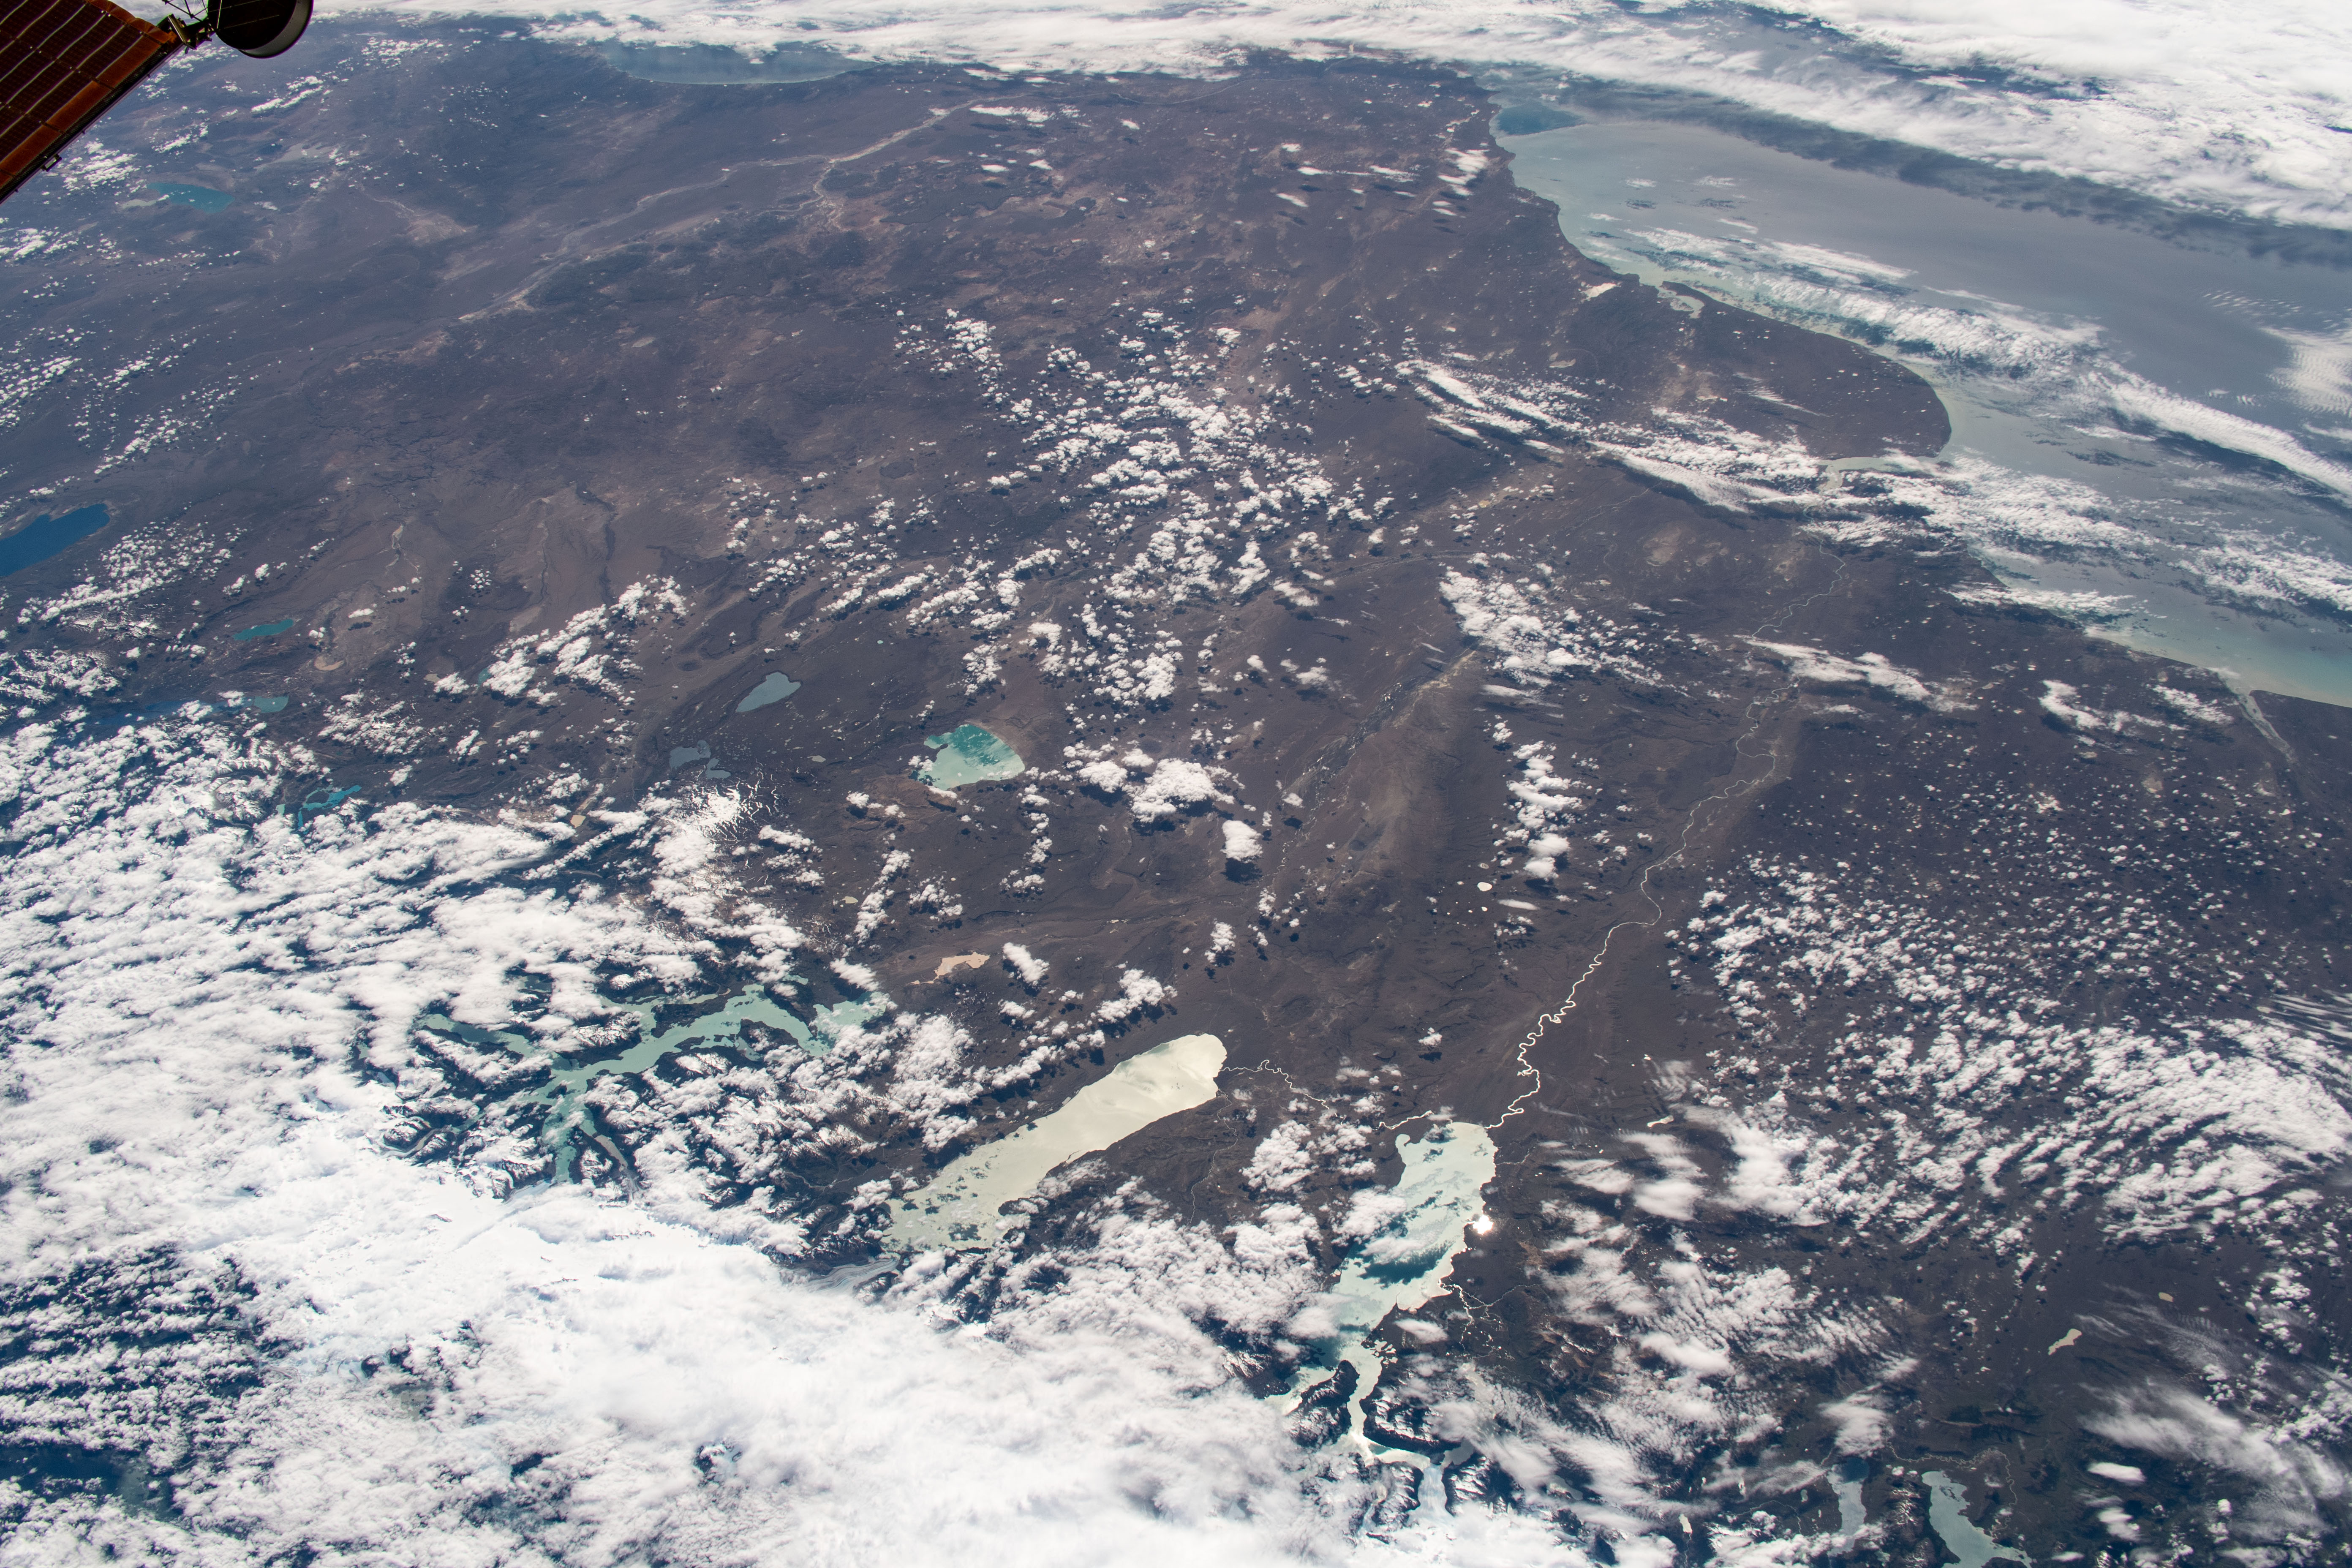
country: ARGENTINA
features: LAGO STROBEL, CARDIEL LAKE, ARGENTINE SEA, ARGENTINO LAKE, VIEDMA LAKE
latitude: -49.5
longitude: -71.0
